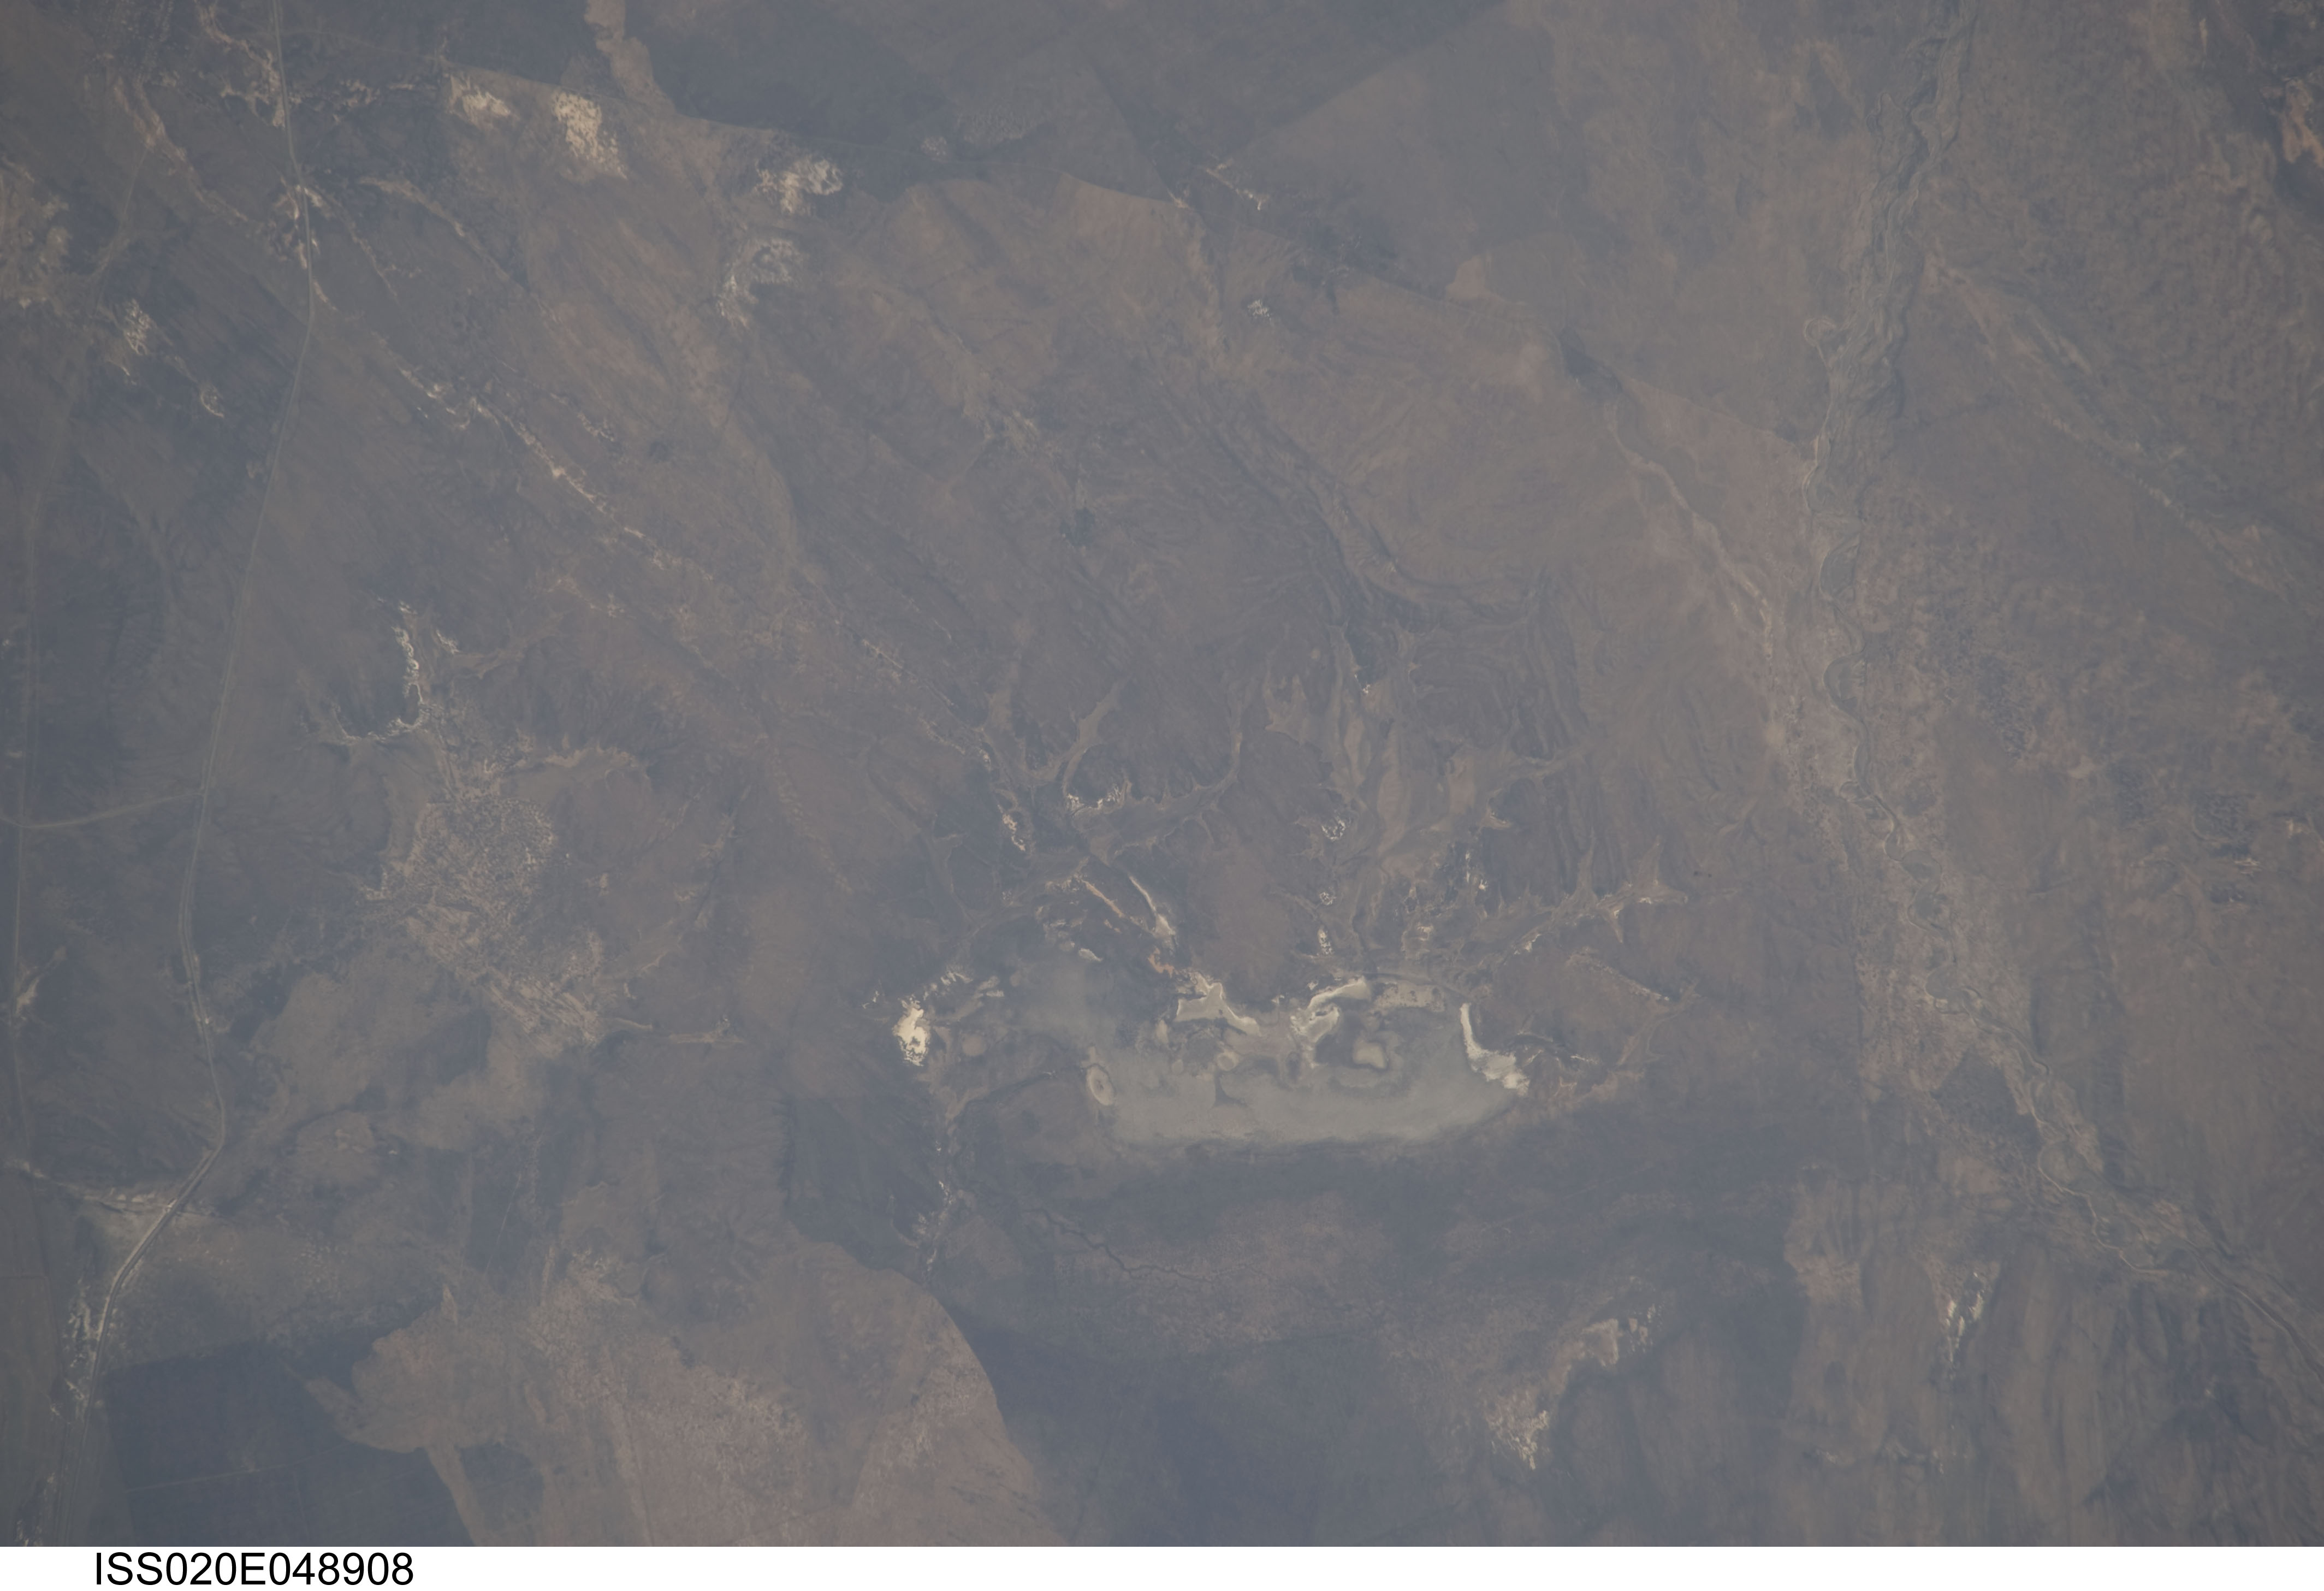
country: KAZAKHSTAN
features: DRY LAKE, DRAINAGE, ROADS NW. OF LAKE ZYSAN
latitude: 48.5
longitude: 82.6
